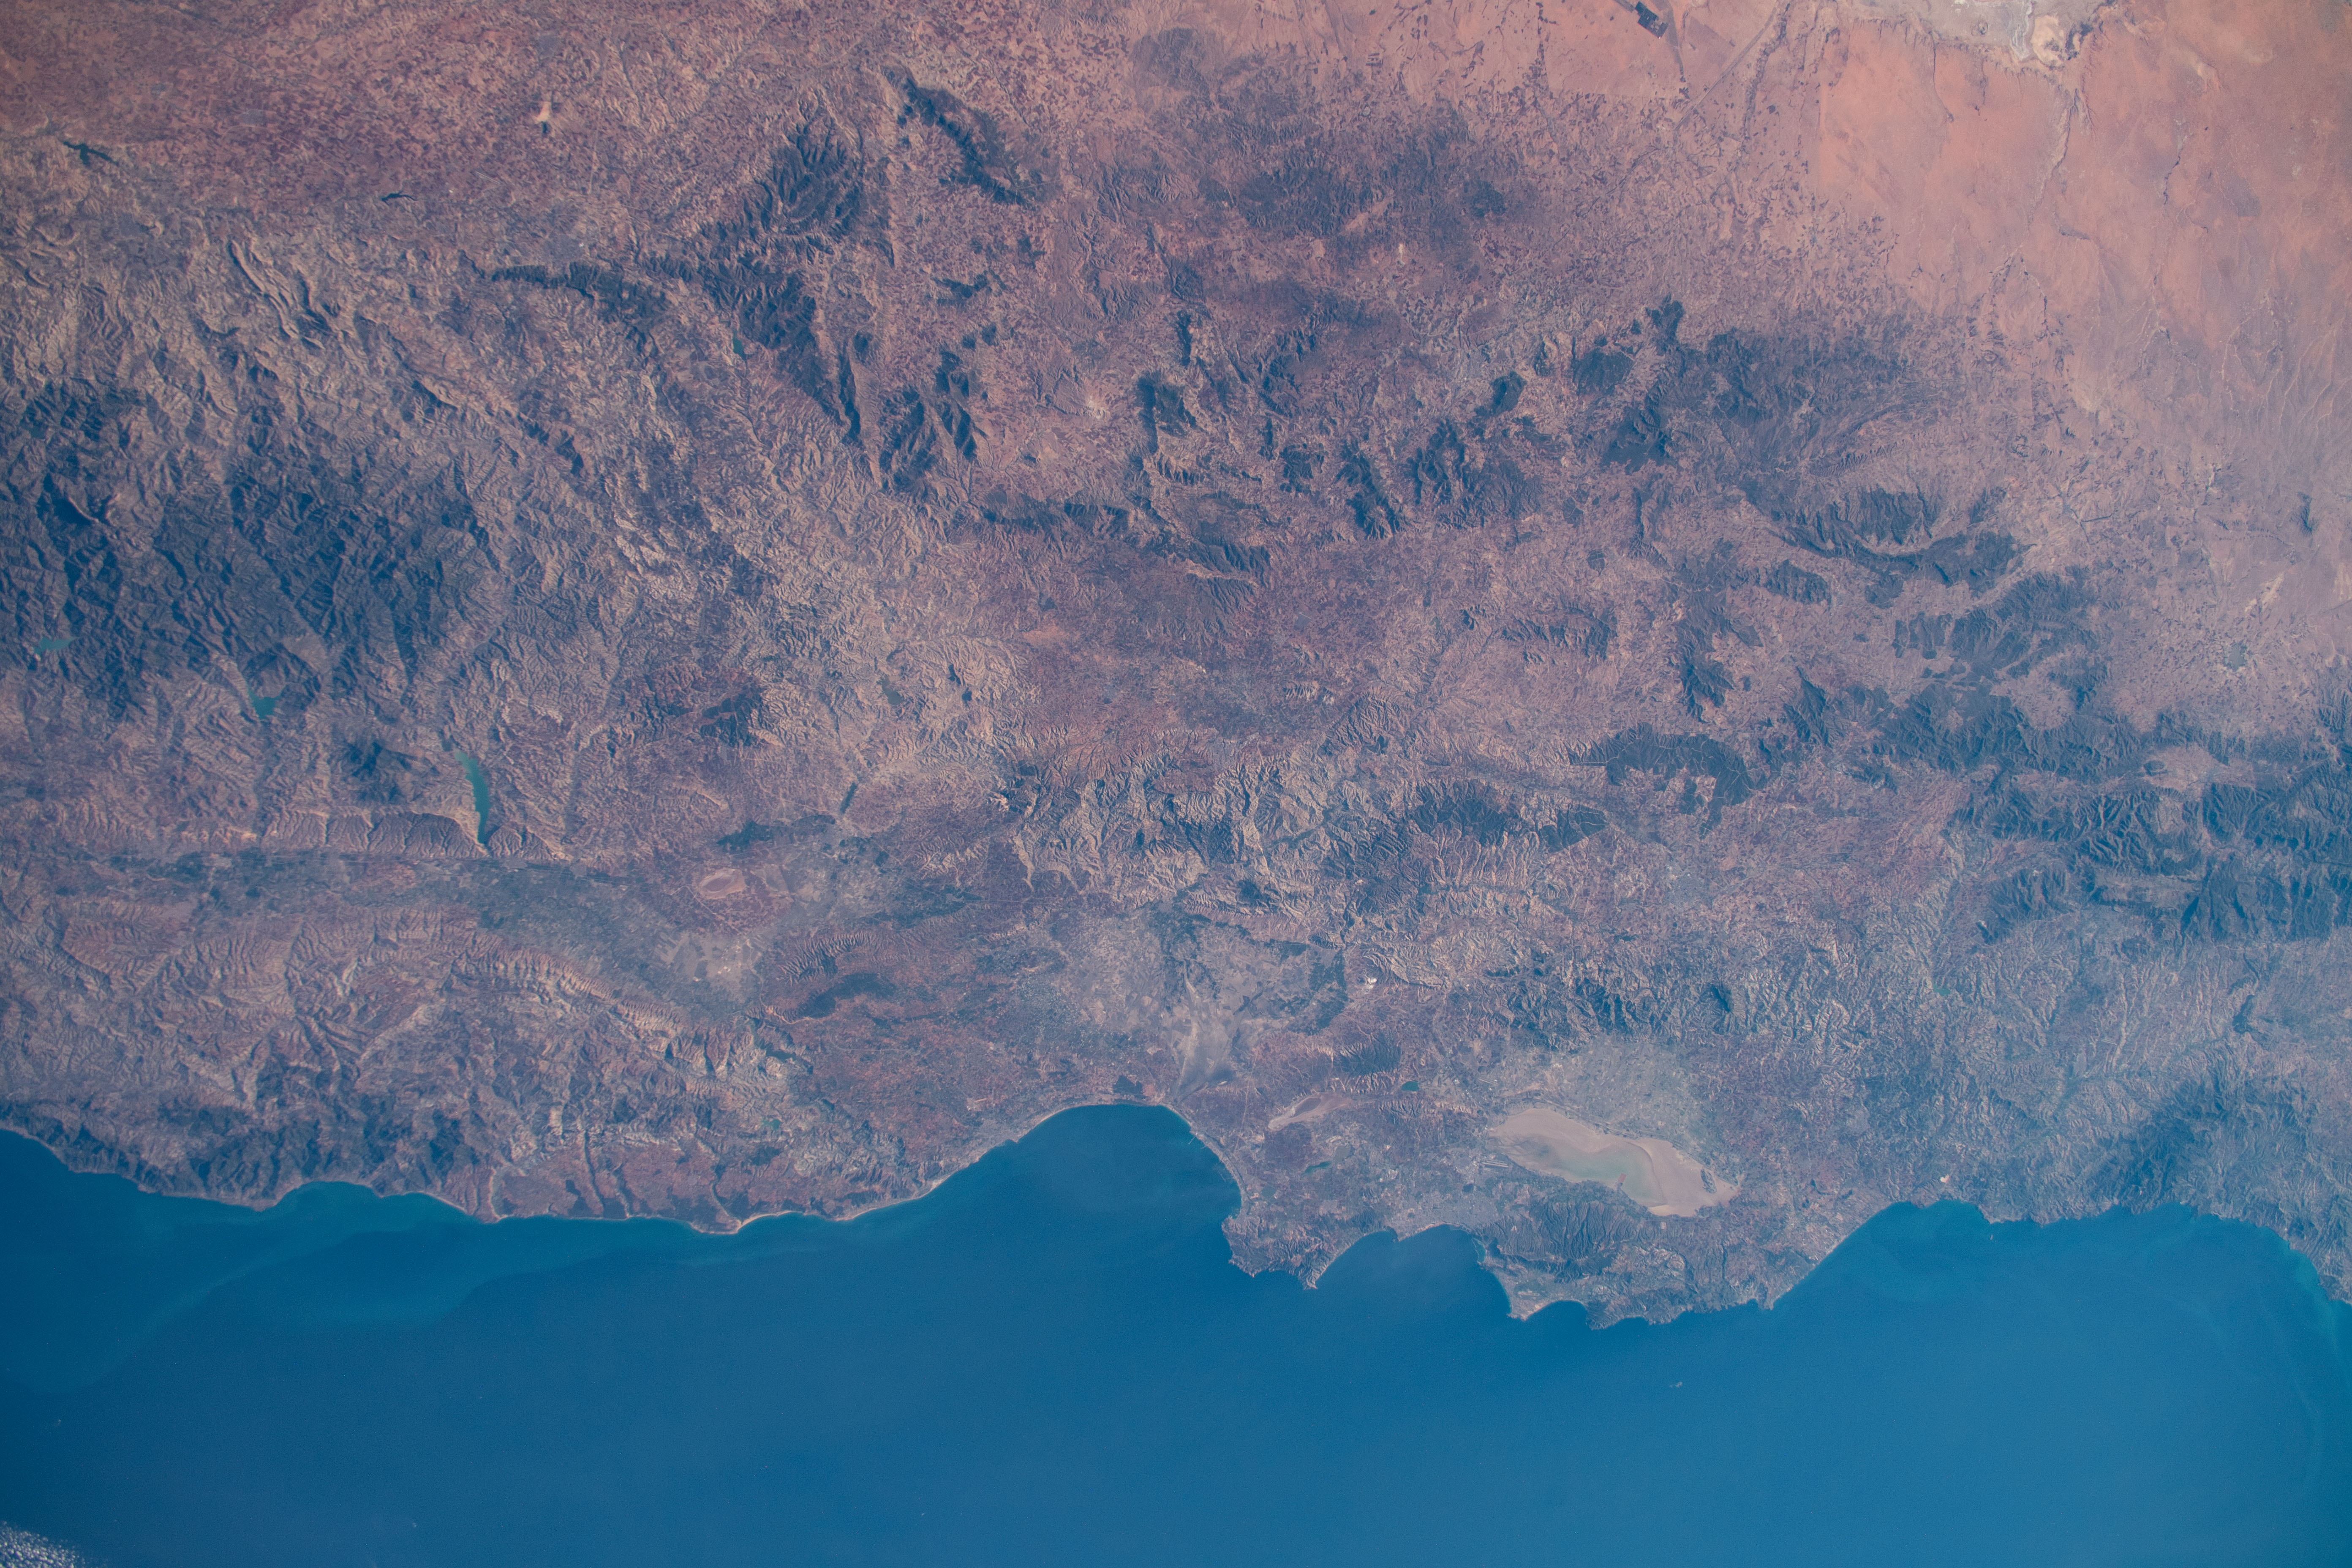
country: ALGERIA
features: SEBKHA D'ORAN, ARZEW GULF, MOSTAGANEM, MASCARA
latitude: 35.5
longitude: 0.0
